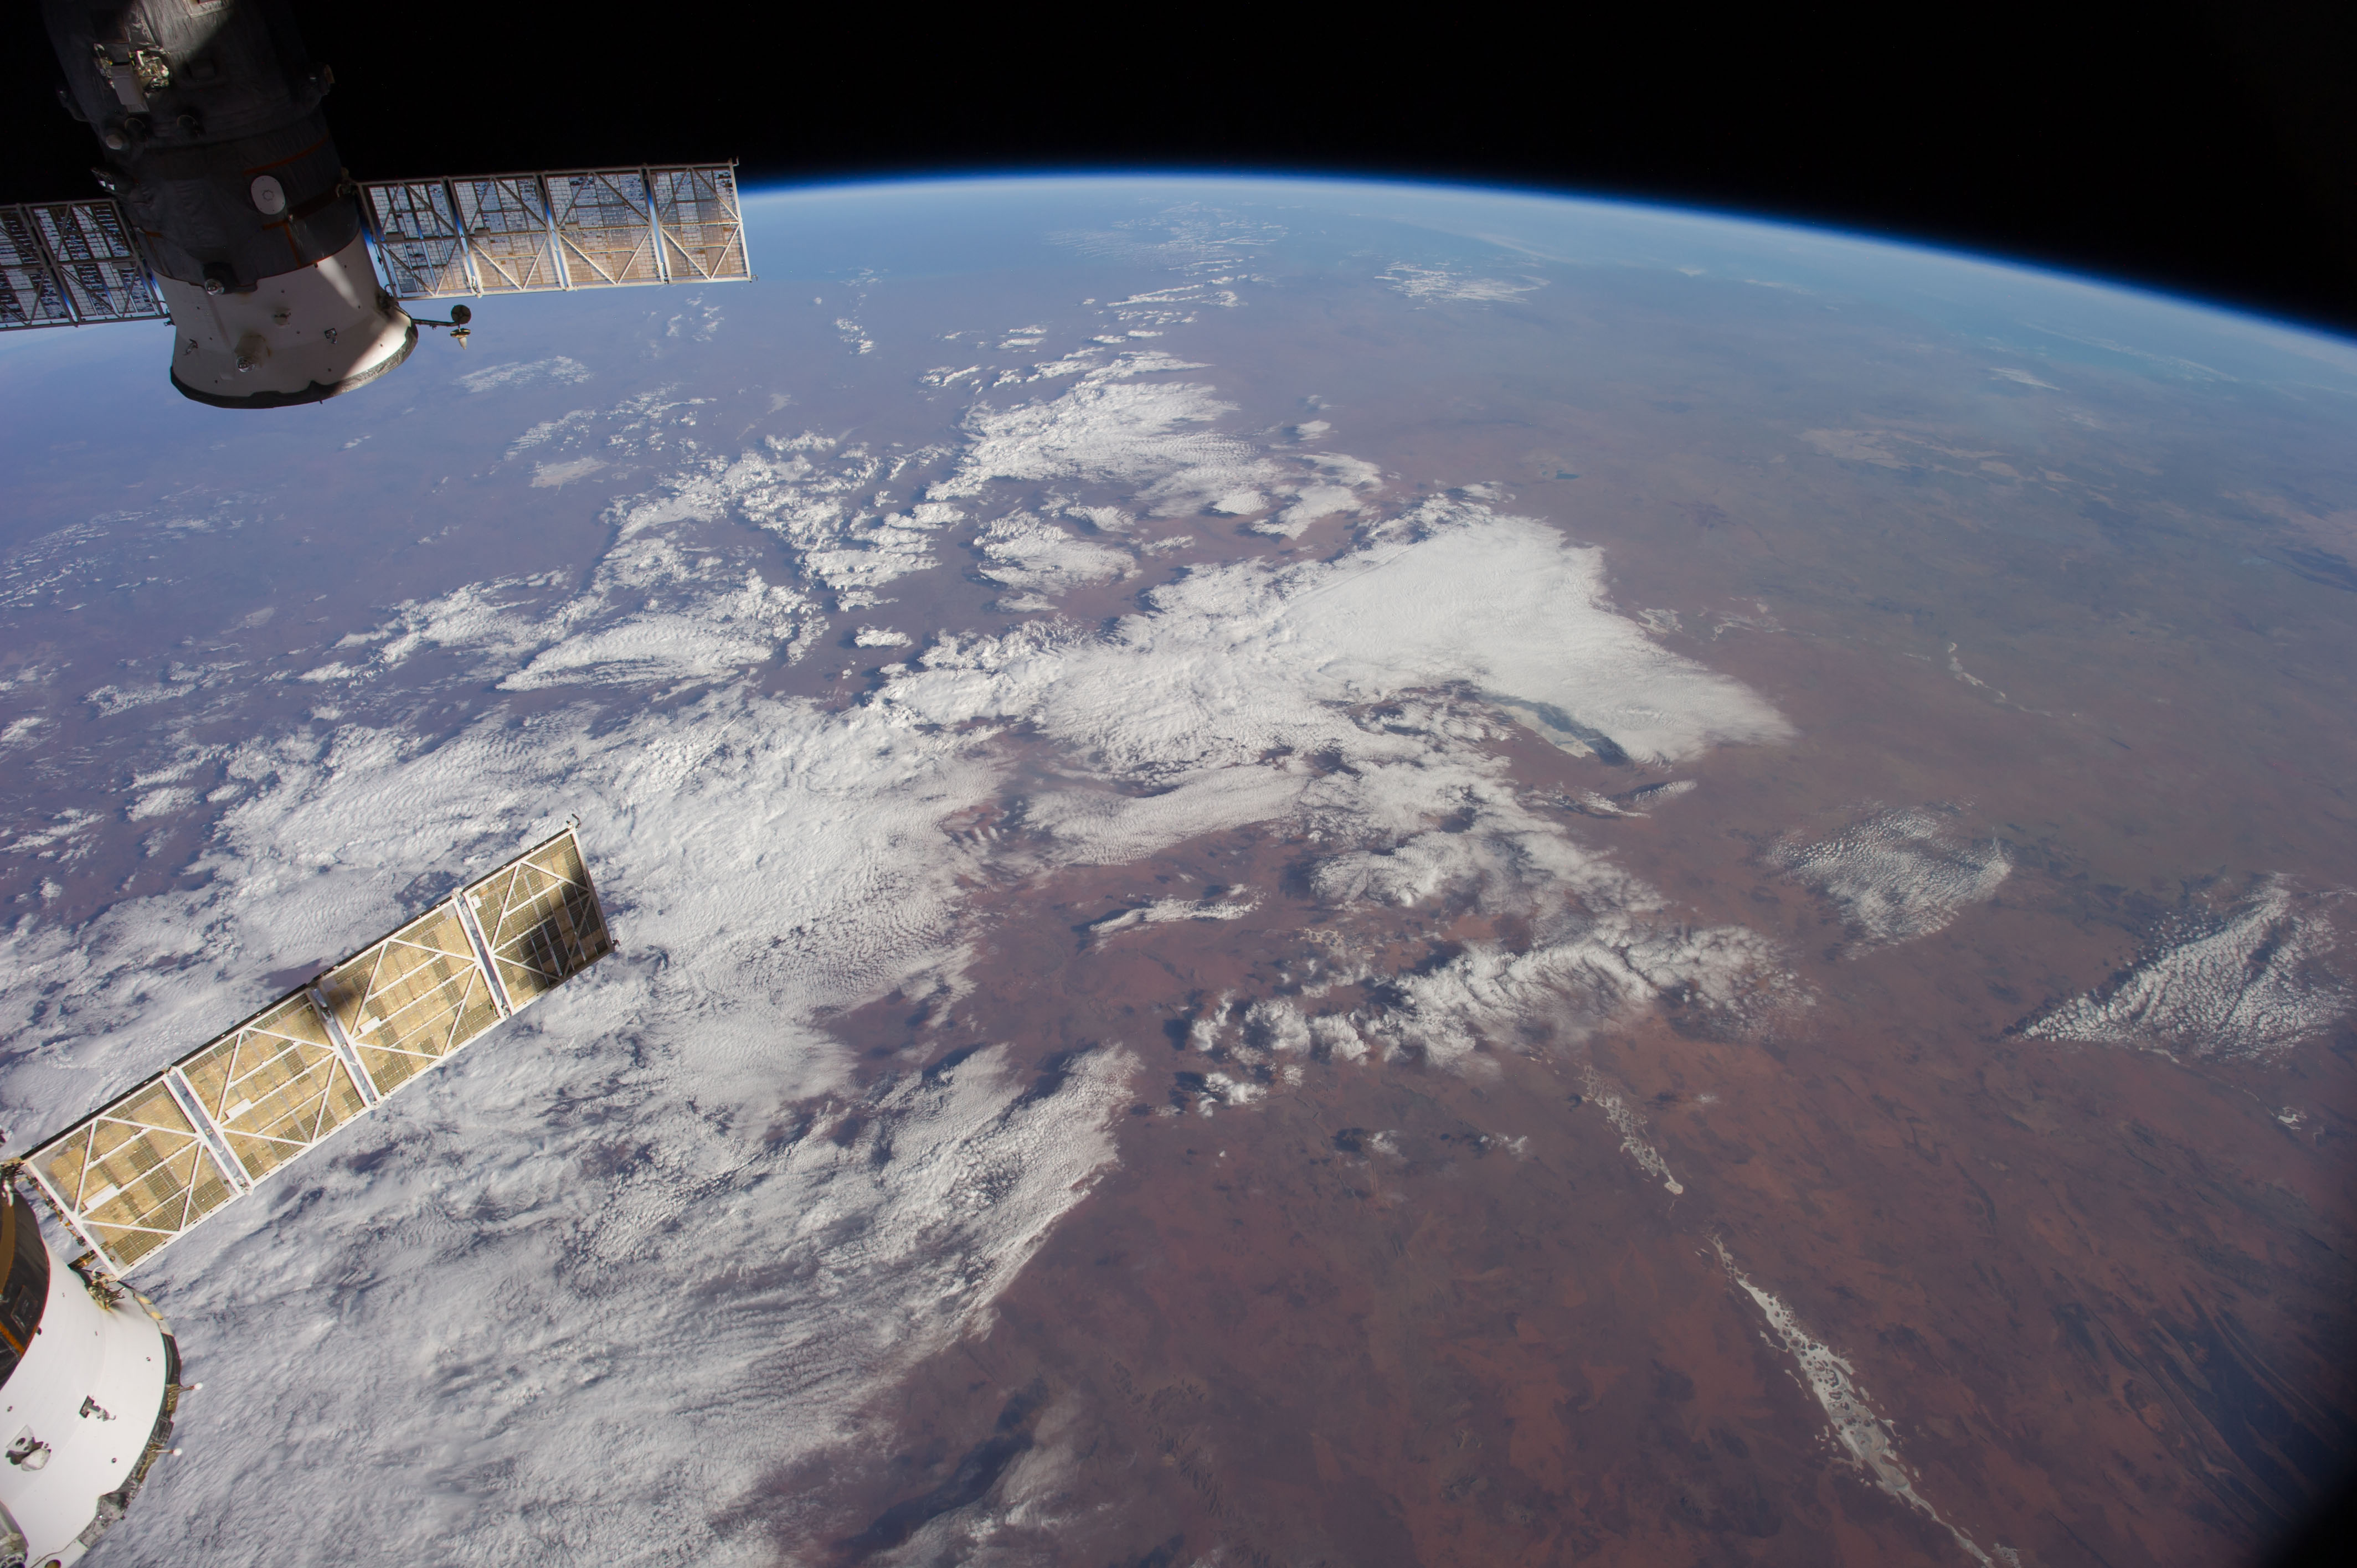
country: AUSTRALIA-WA
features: L. AMADEUS, L. MACKAY, L. GREGORY, GIBSON DES., GREAT SANDY DES., ATMOPSHERIC LIMB
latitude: -24.0
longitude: 128.0
